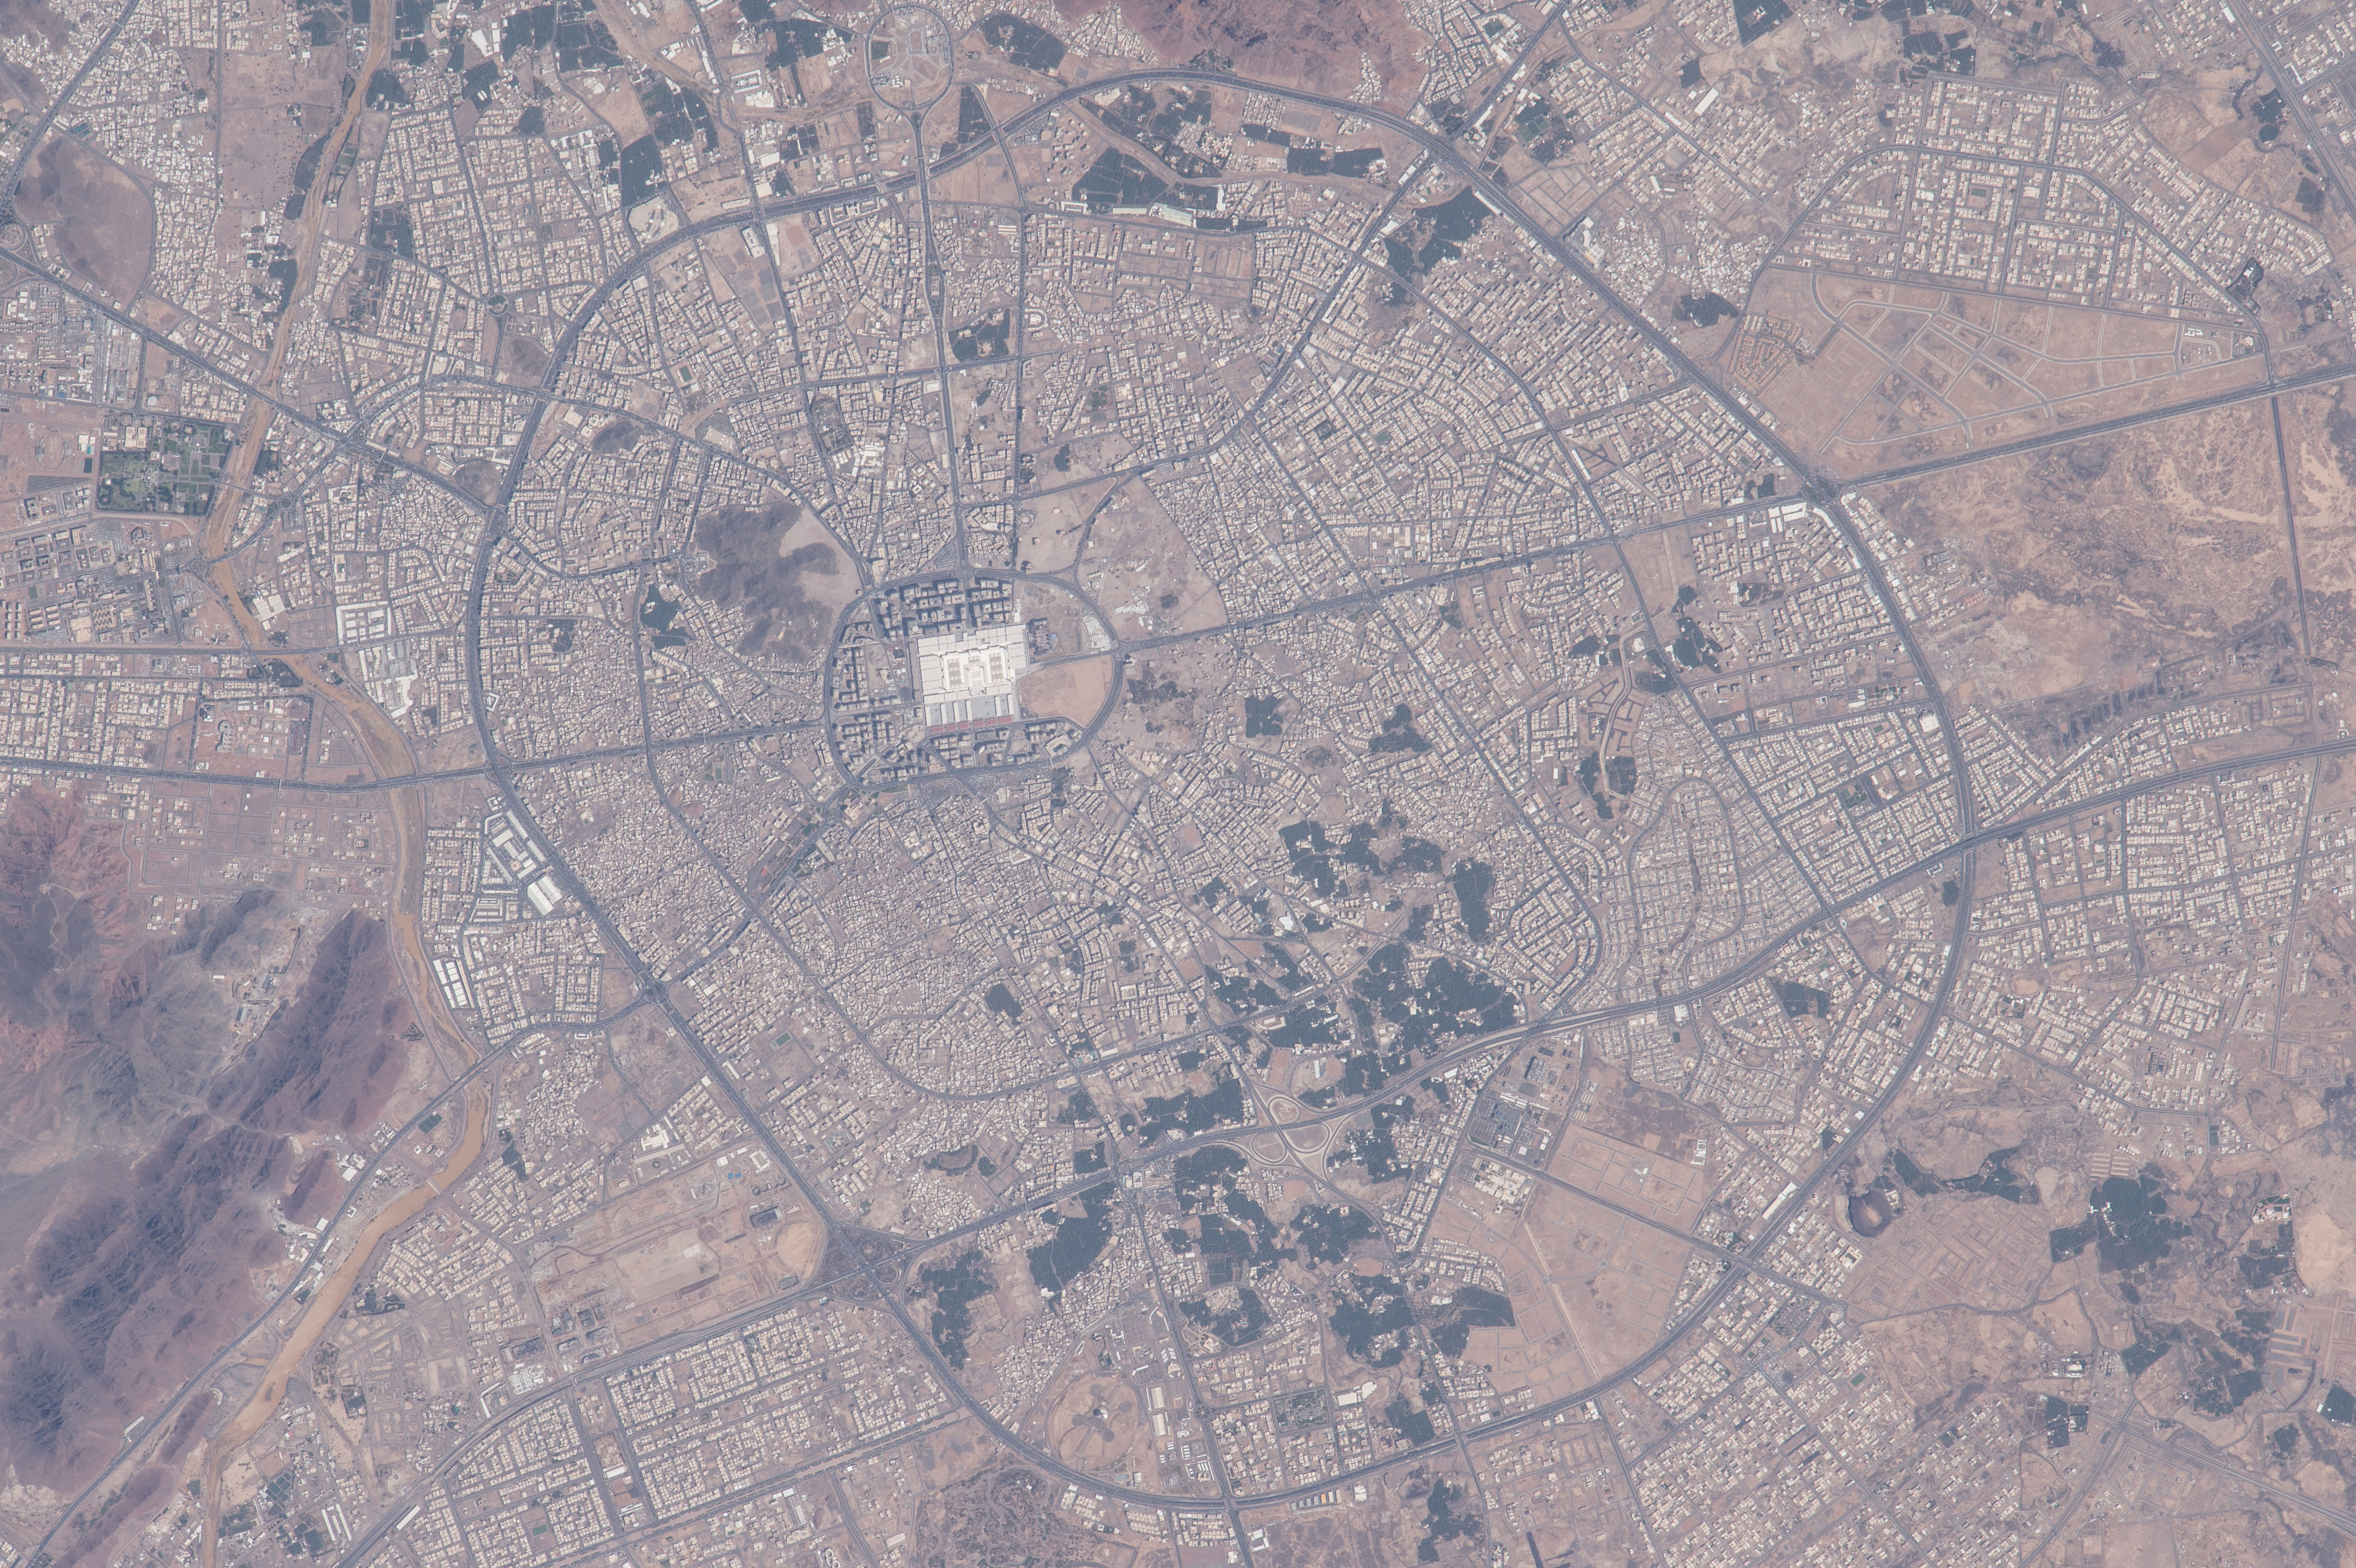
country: SAUDI ARABIA
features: MEDINA, PROPHET'S MOSQUE, ROADS
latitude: 24.4
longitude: 39.6
